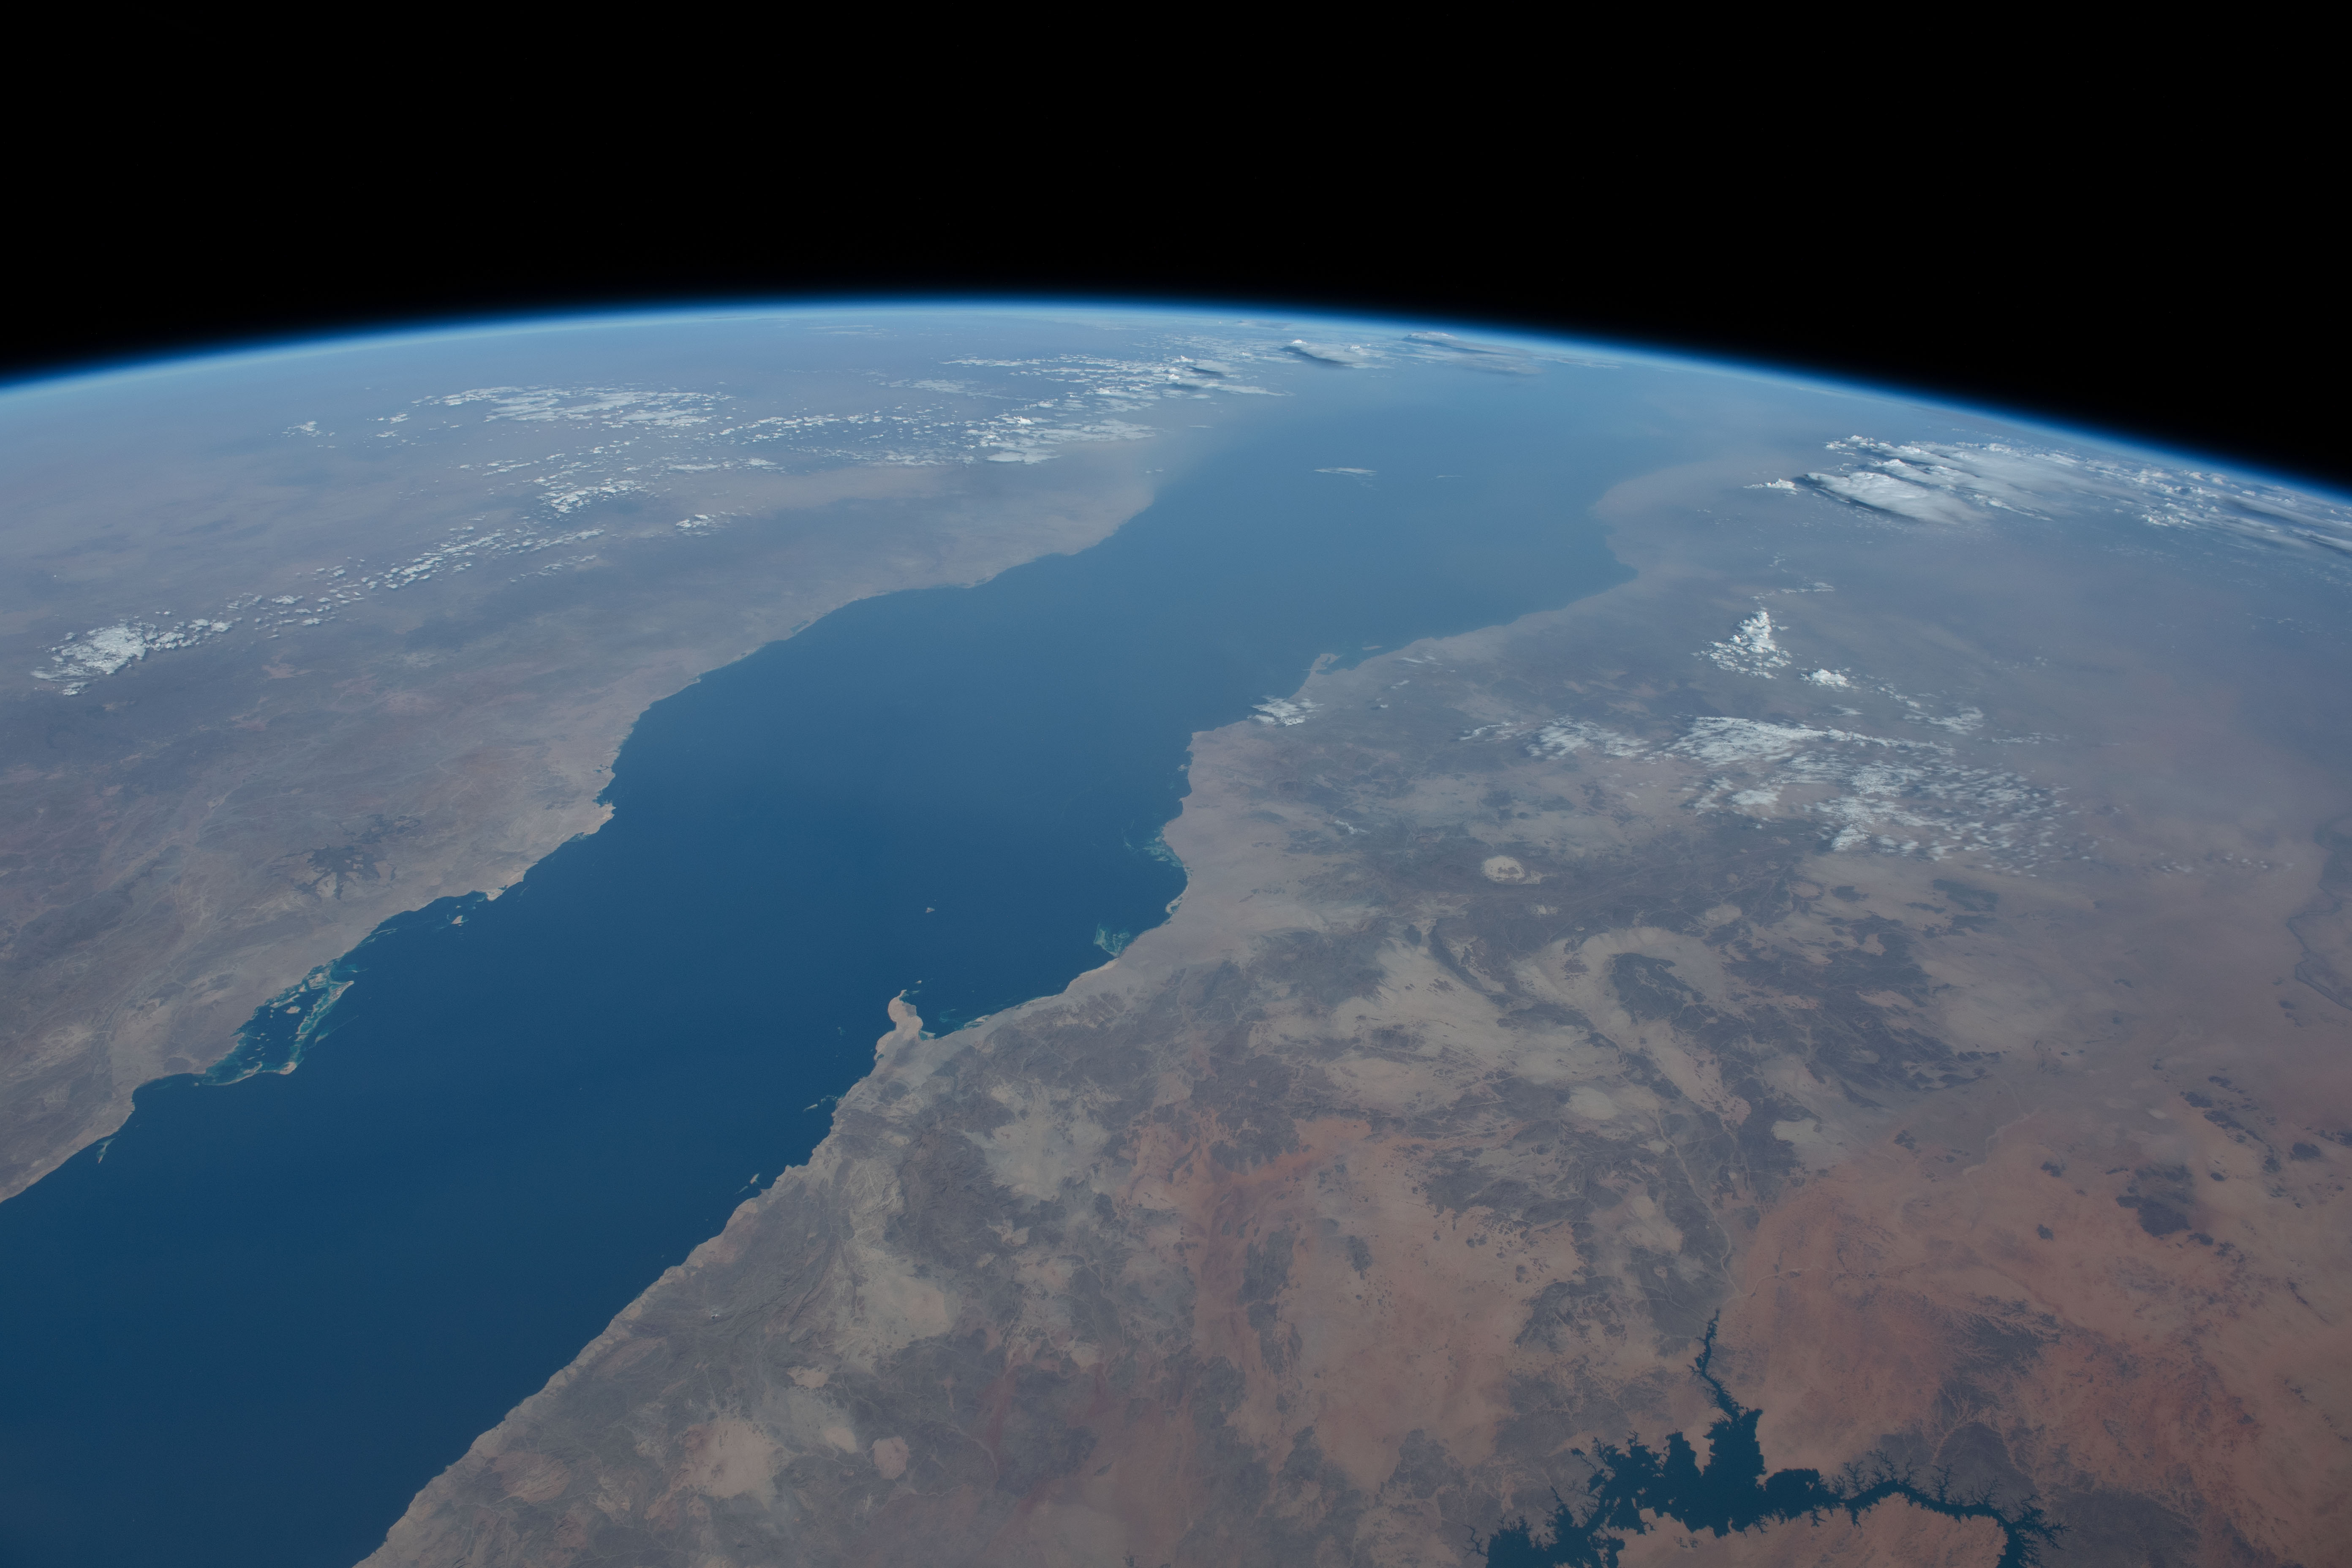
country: EGYPT
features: RED SEA, PORT SUDAN, JEDDAH, MUKAWWAR ISLAND
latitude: 22.5
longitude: 36.4
